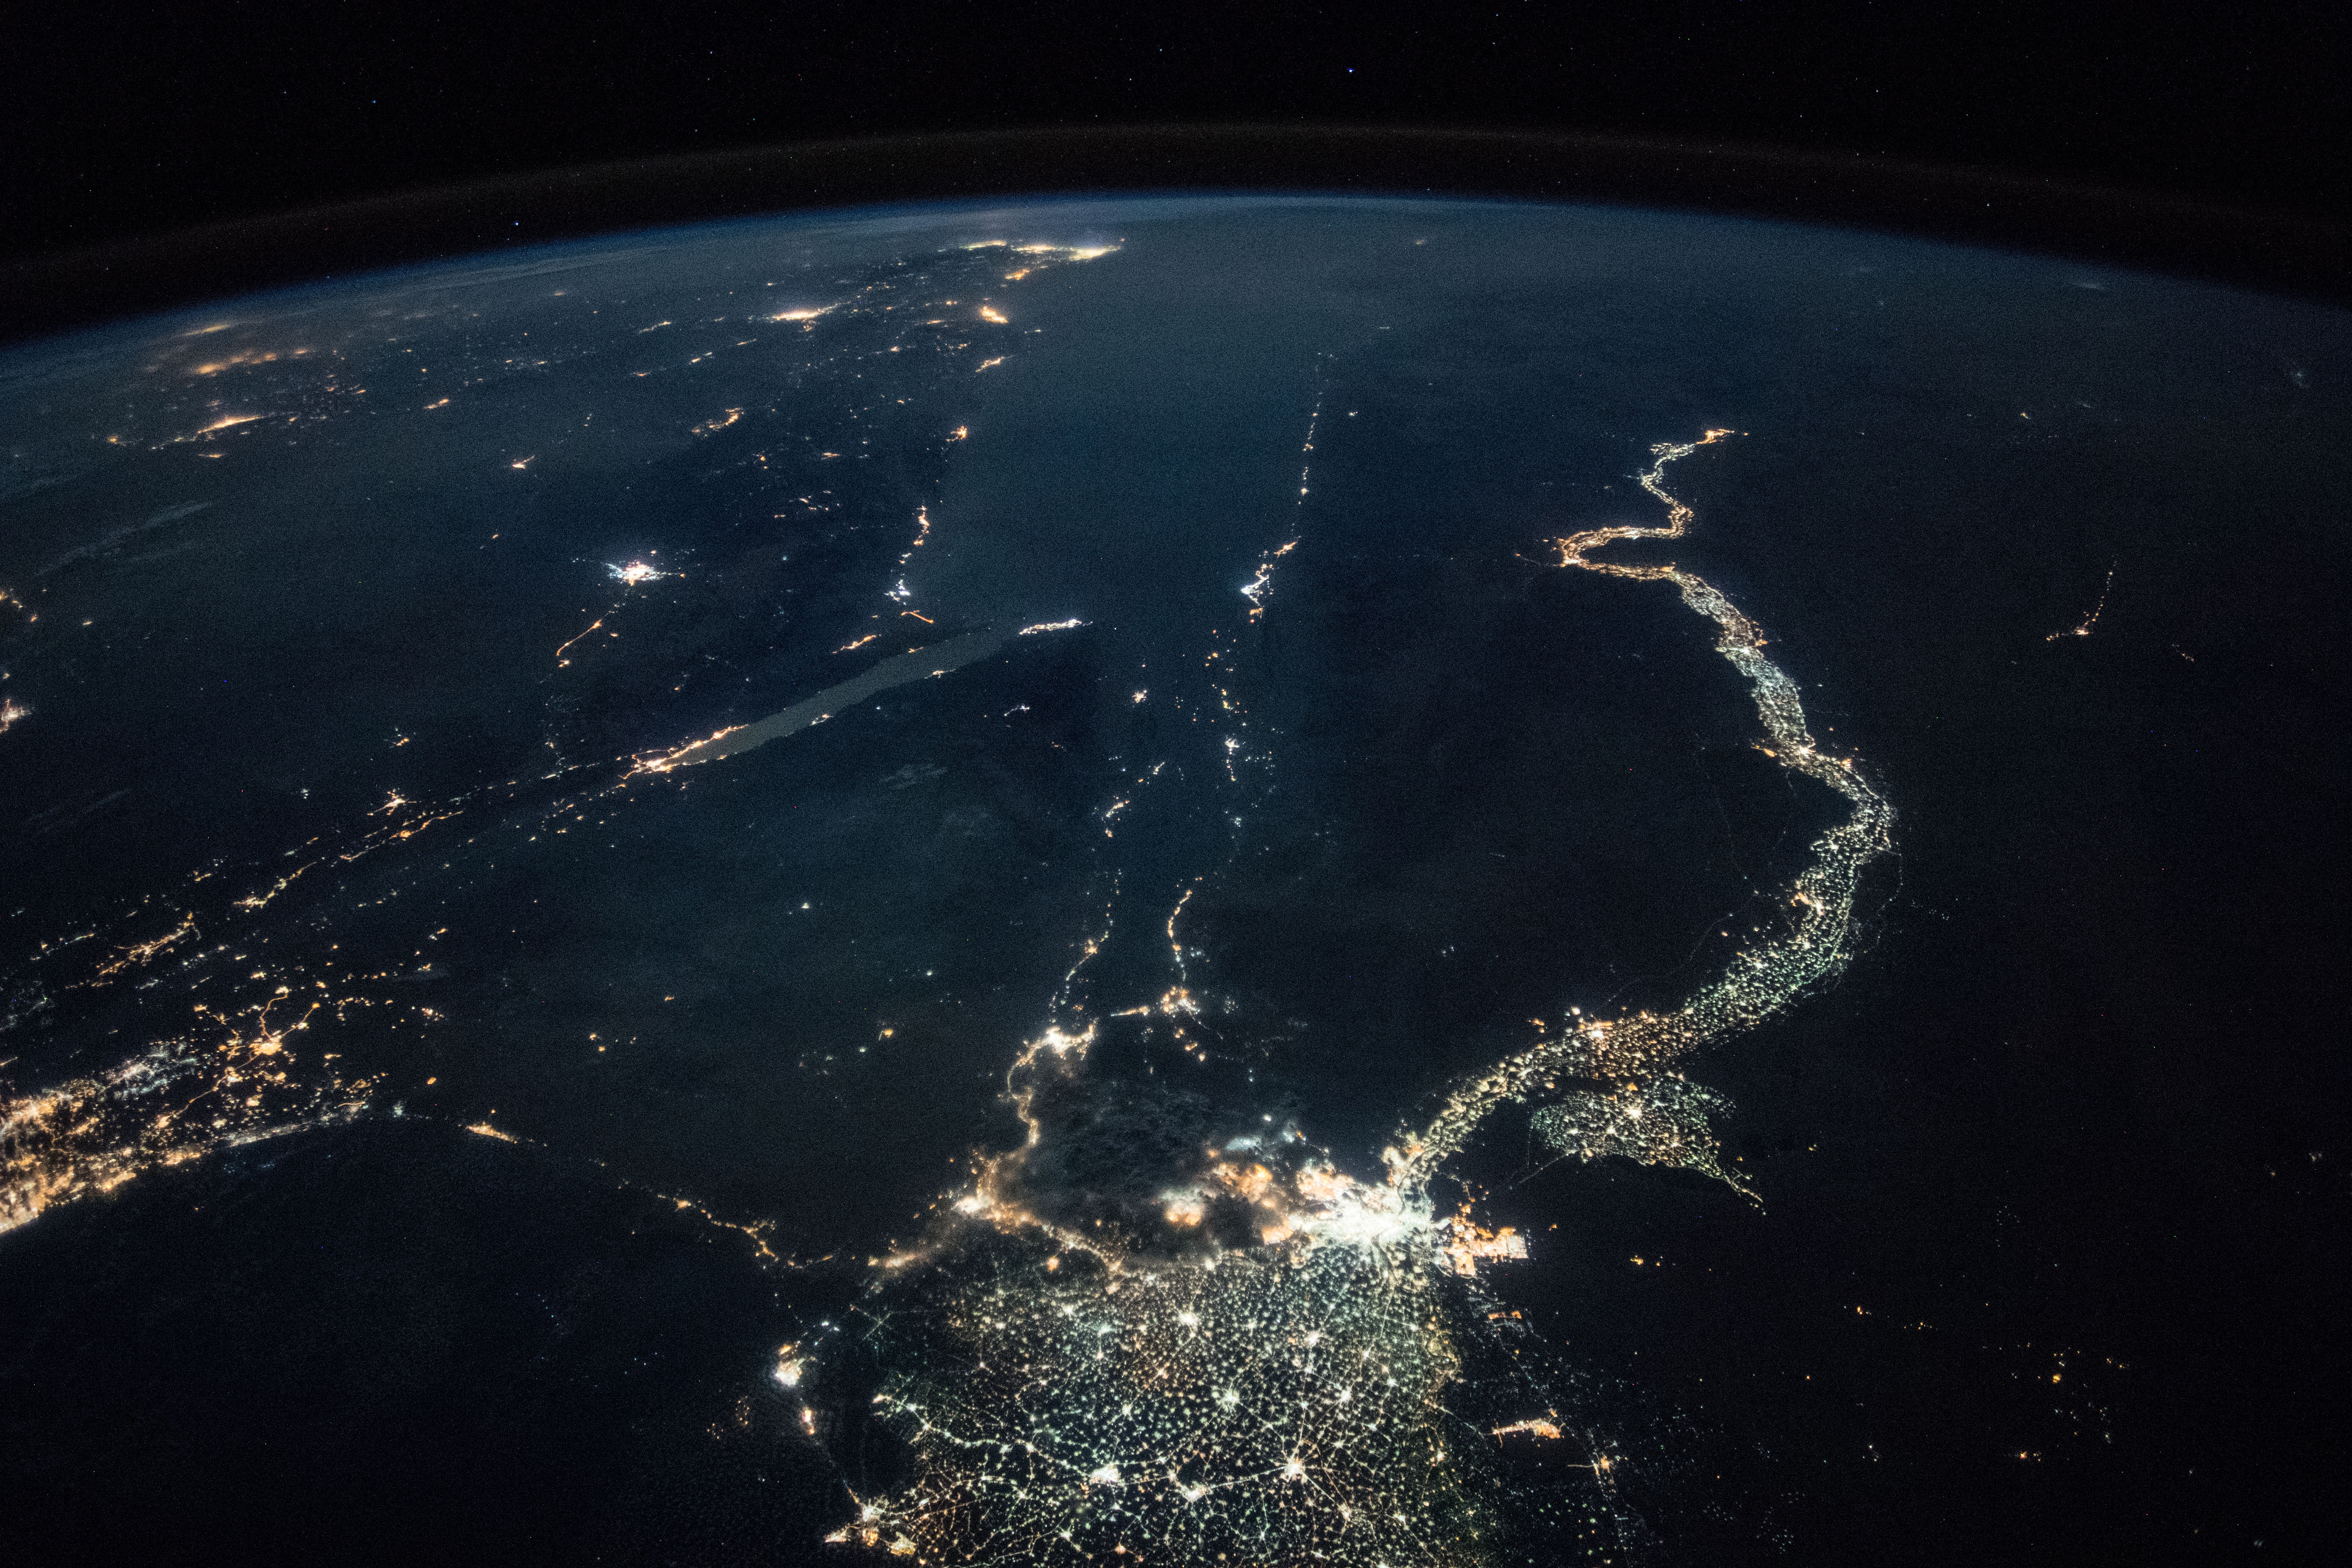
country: EGYPT
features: CAIRO CITY, GULF OF SUEZ, GULF OF AQABA, NEGEV DESERT, SUEZ CITY, ISMAILIA CITY, PORT SAID CITY, NILE DELTA, FAIYUM CITY, WESTERN DESERT, NIGHT, EARTH LIMB
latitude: 28.3
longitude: 33.3
